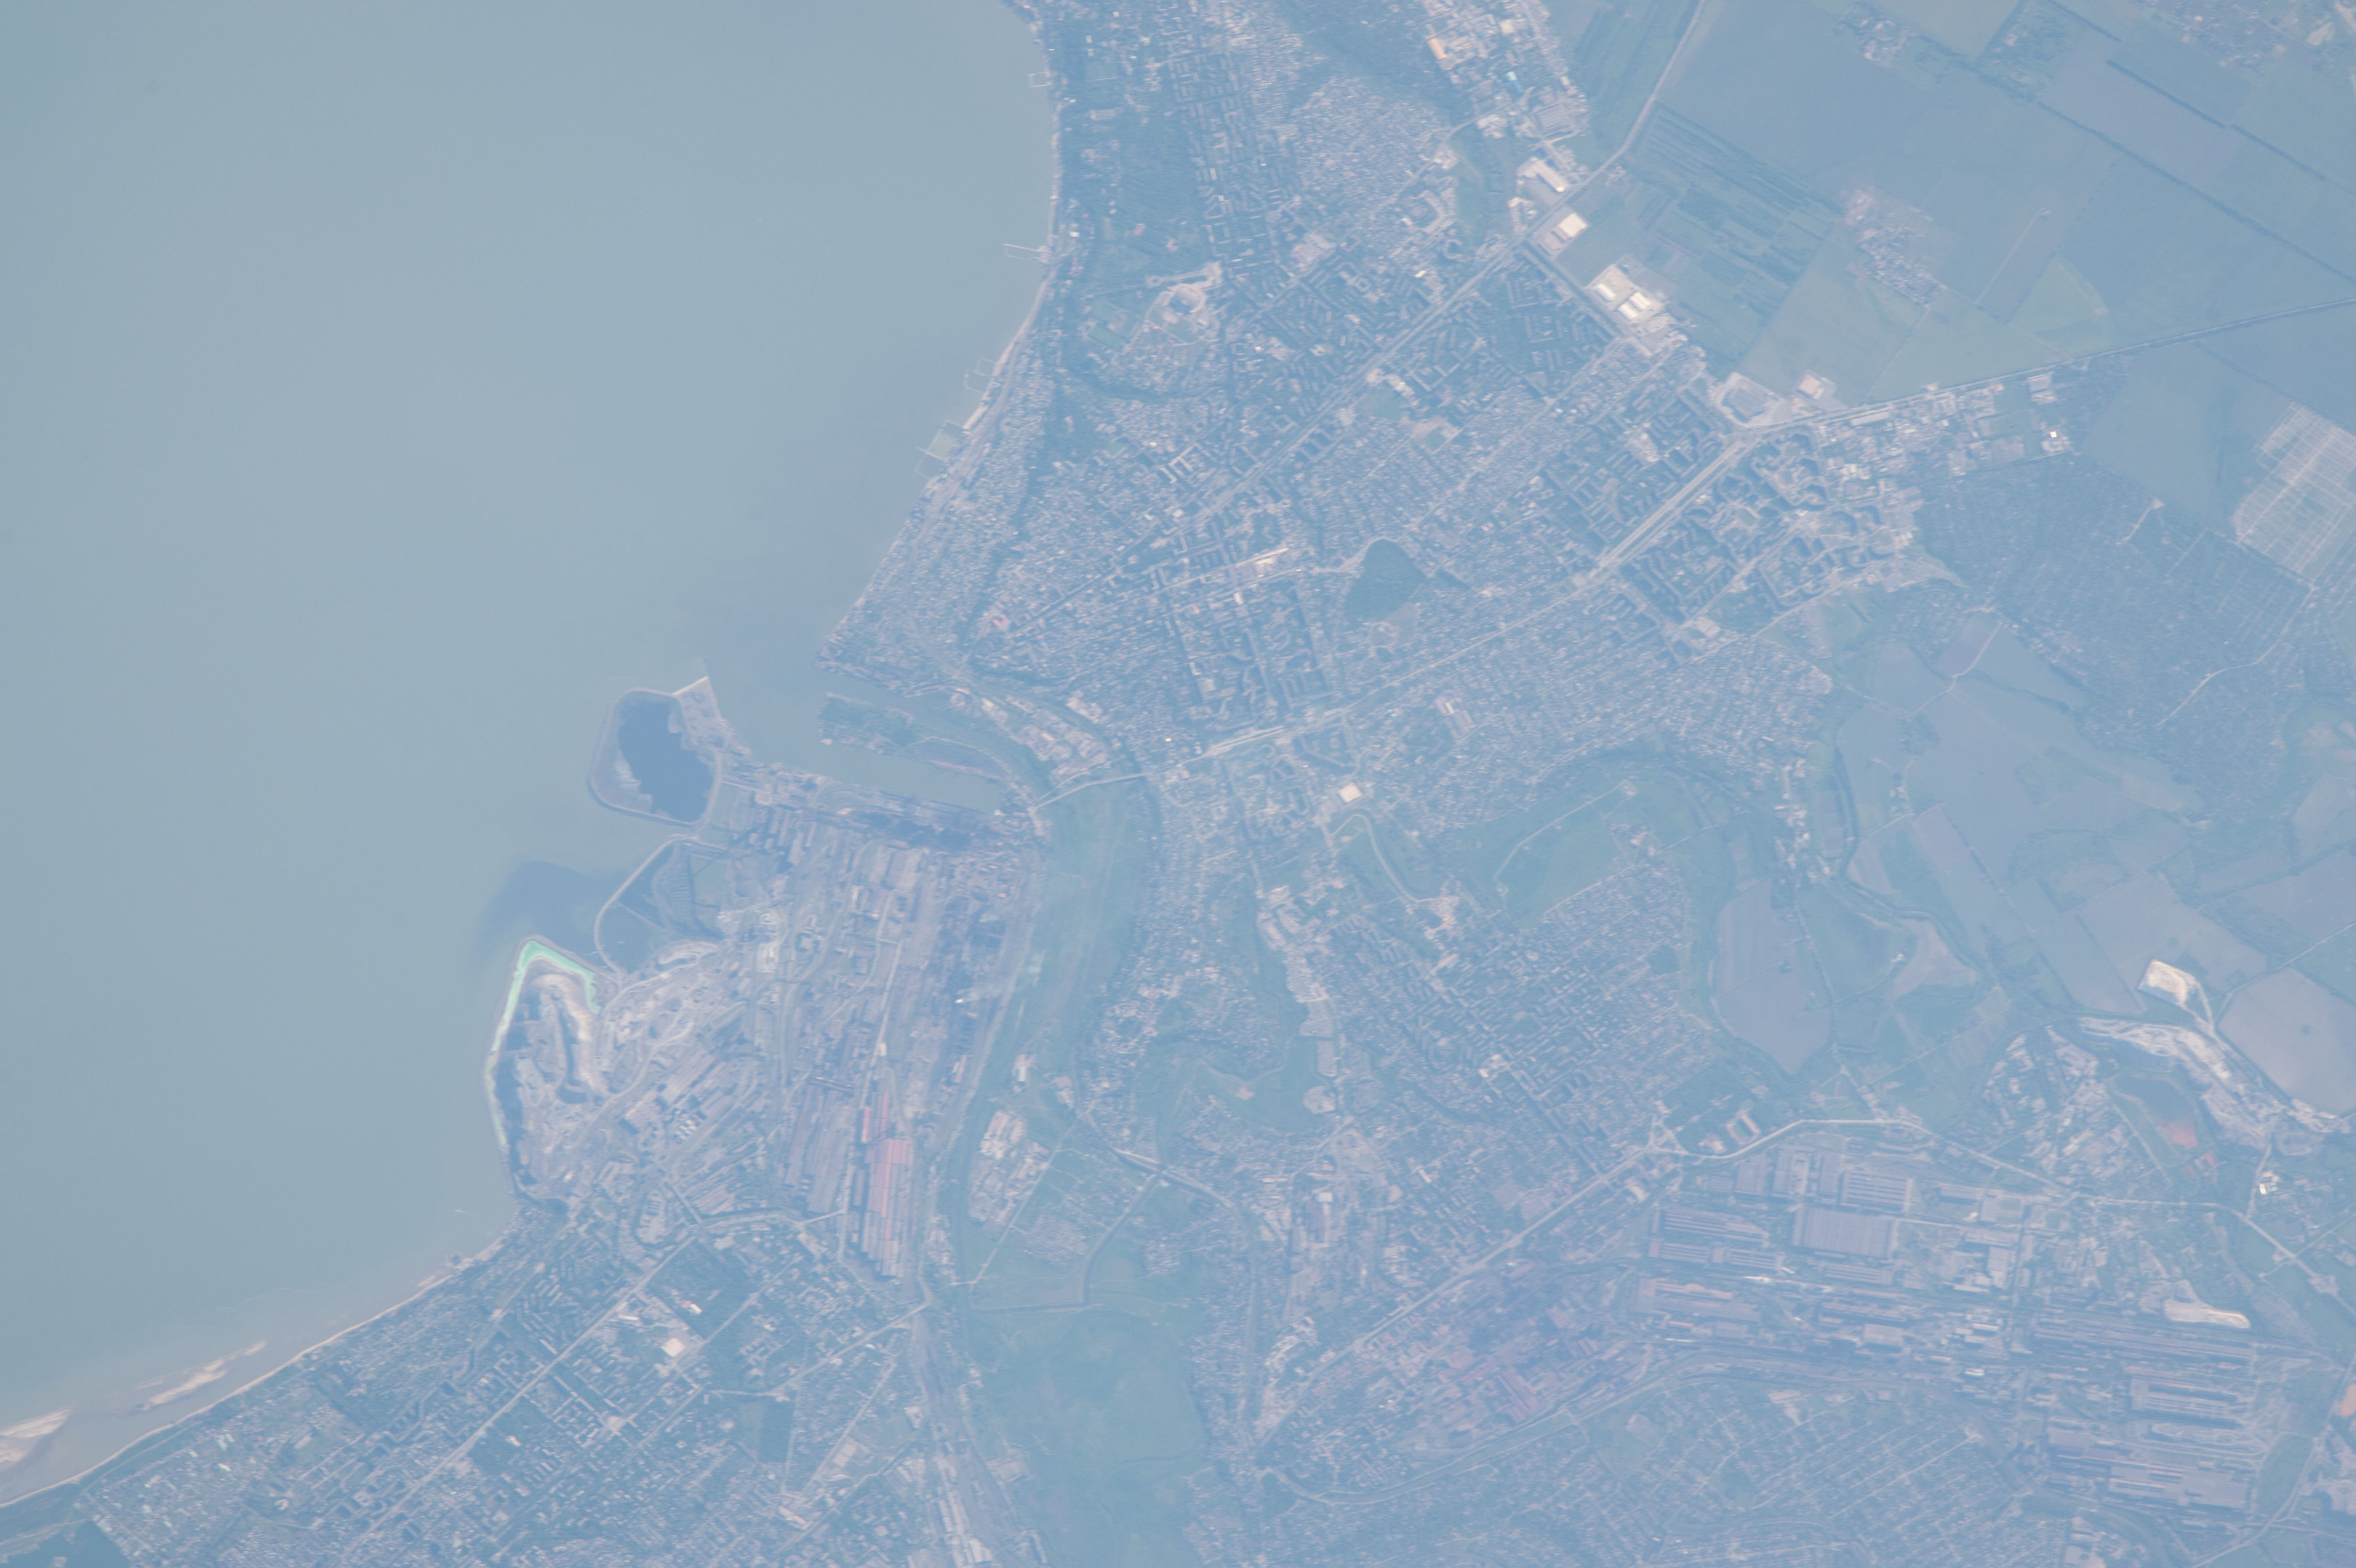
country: UKRAINE
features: MARIUPOL, KALMIUS R., URBAN AREA, INDUSTRY, AGR., TAHANROZ'KA GULF
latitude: 47.1
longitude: 37.6
